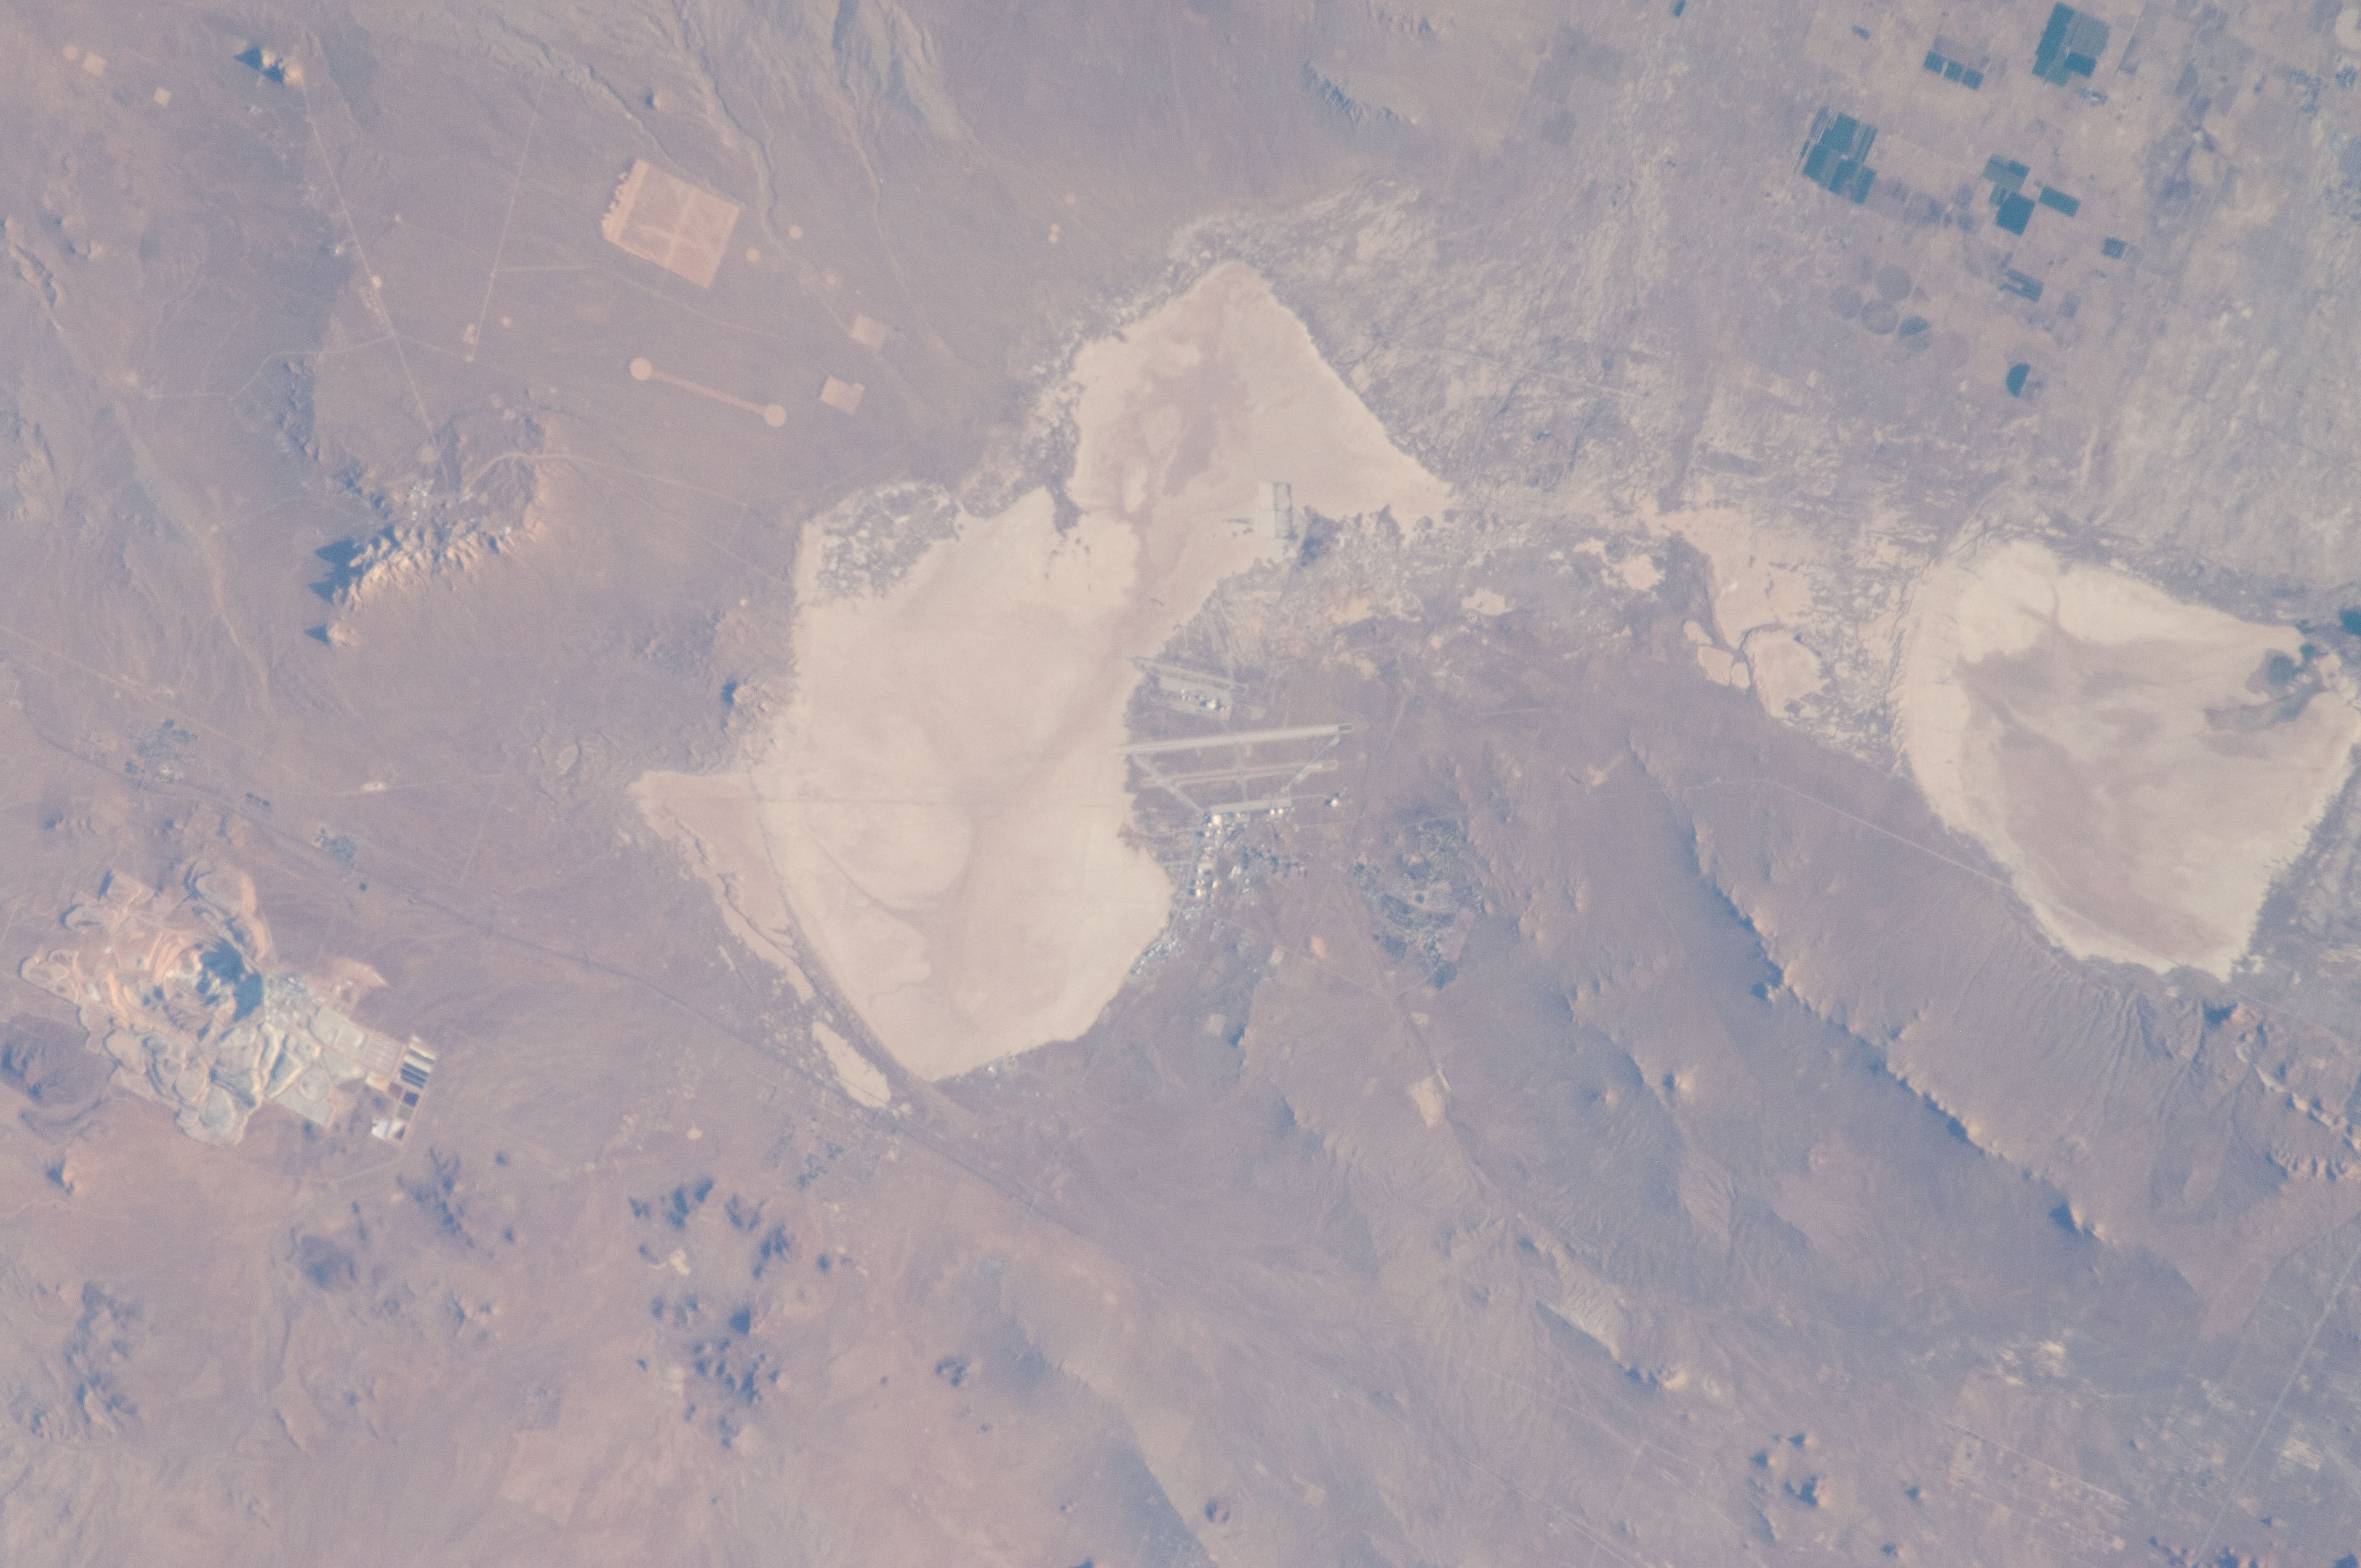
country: USA-CALIFORNIA
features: DES.
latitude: 34.9
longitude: -117.9
